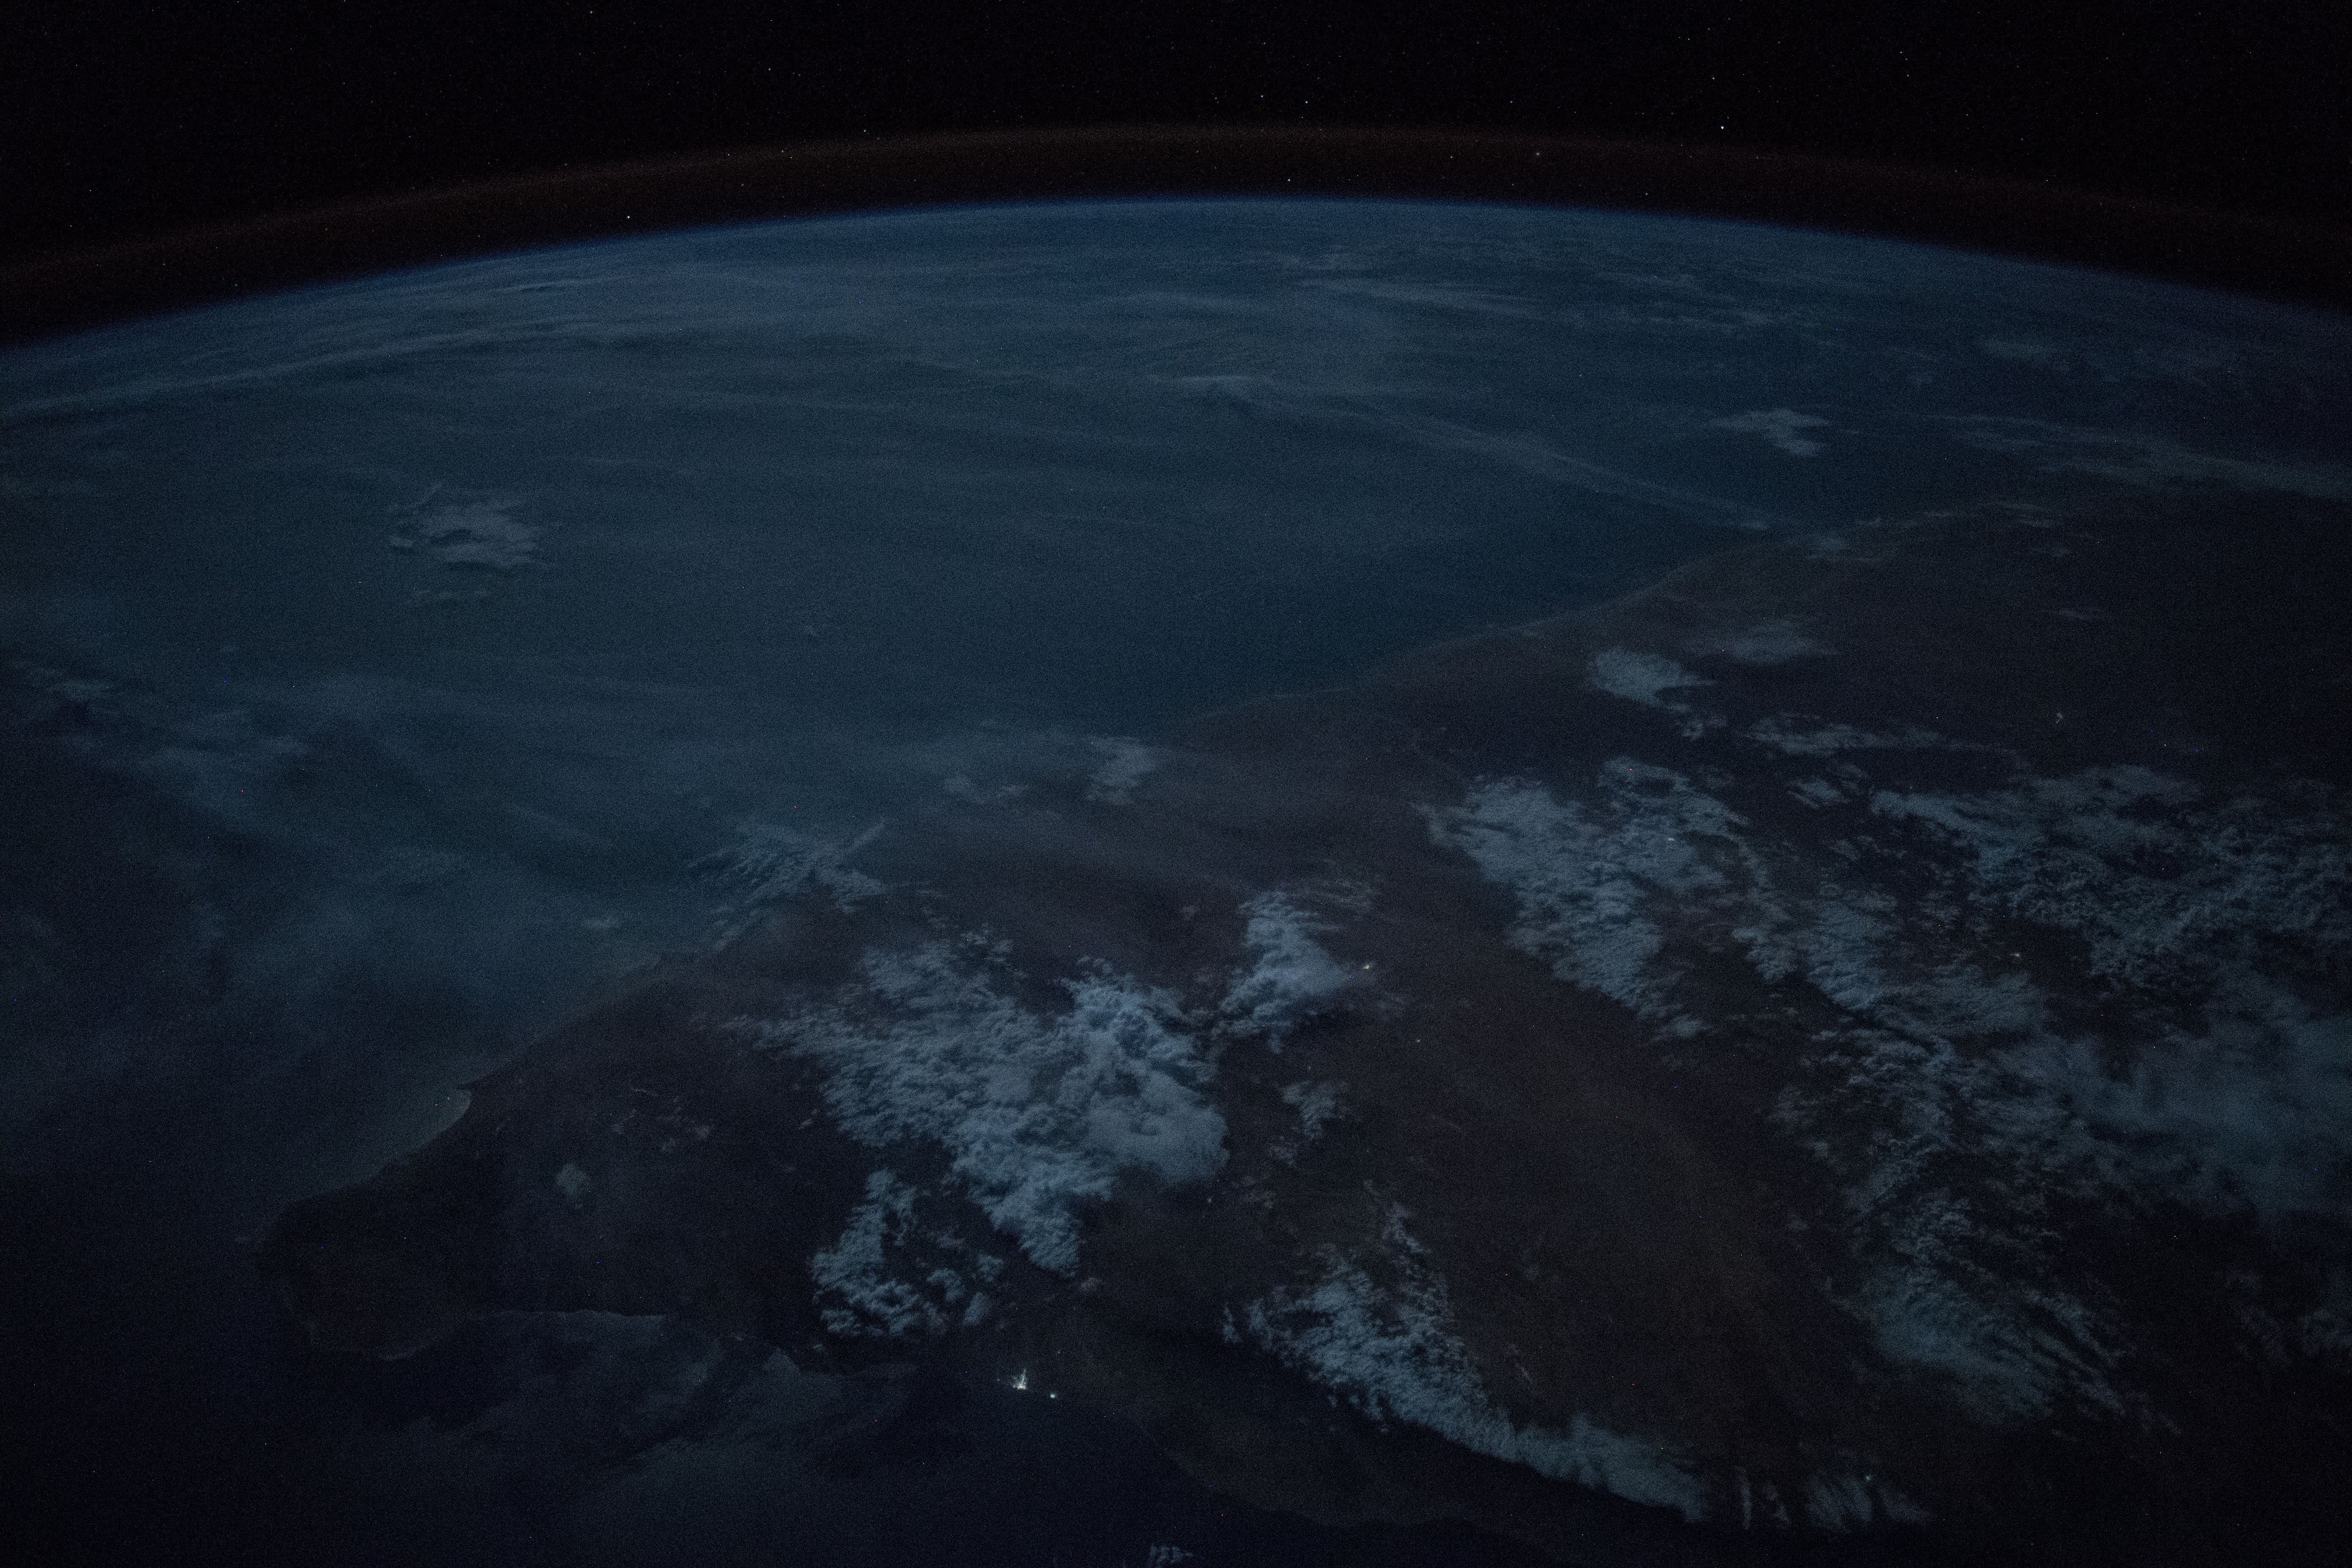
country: SOMALIA
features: GULF OF ADEN, OGO MOUNTAINS, BOSASO CITY, HAYLAN CITY, BURCO CITY, EYL CITY, NIGHT, EARTH LIMB
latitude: 8.4
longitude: 49.5
